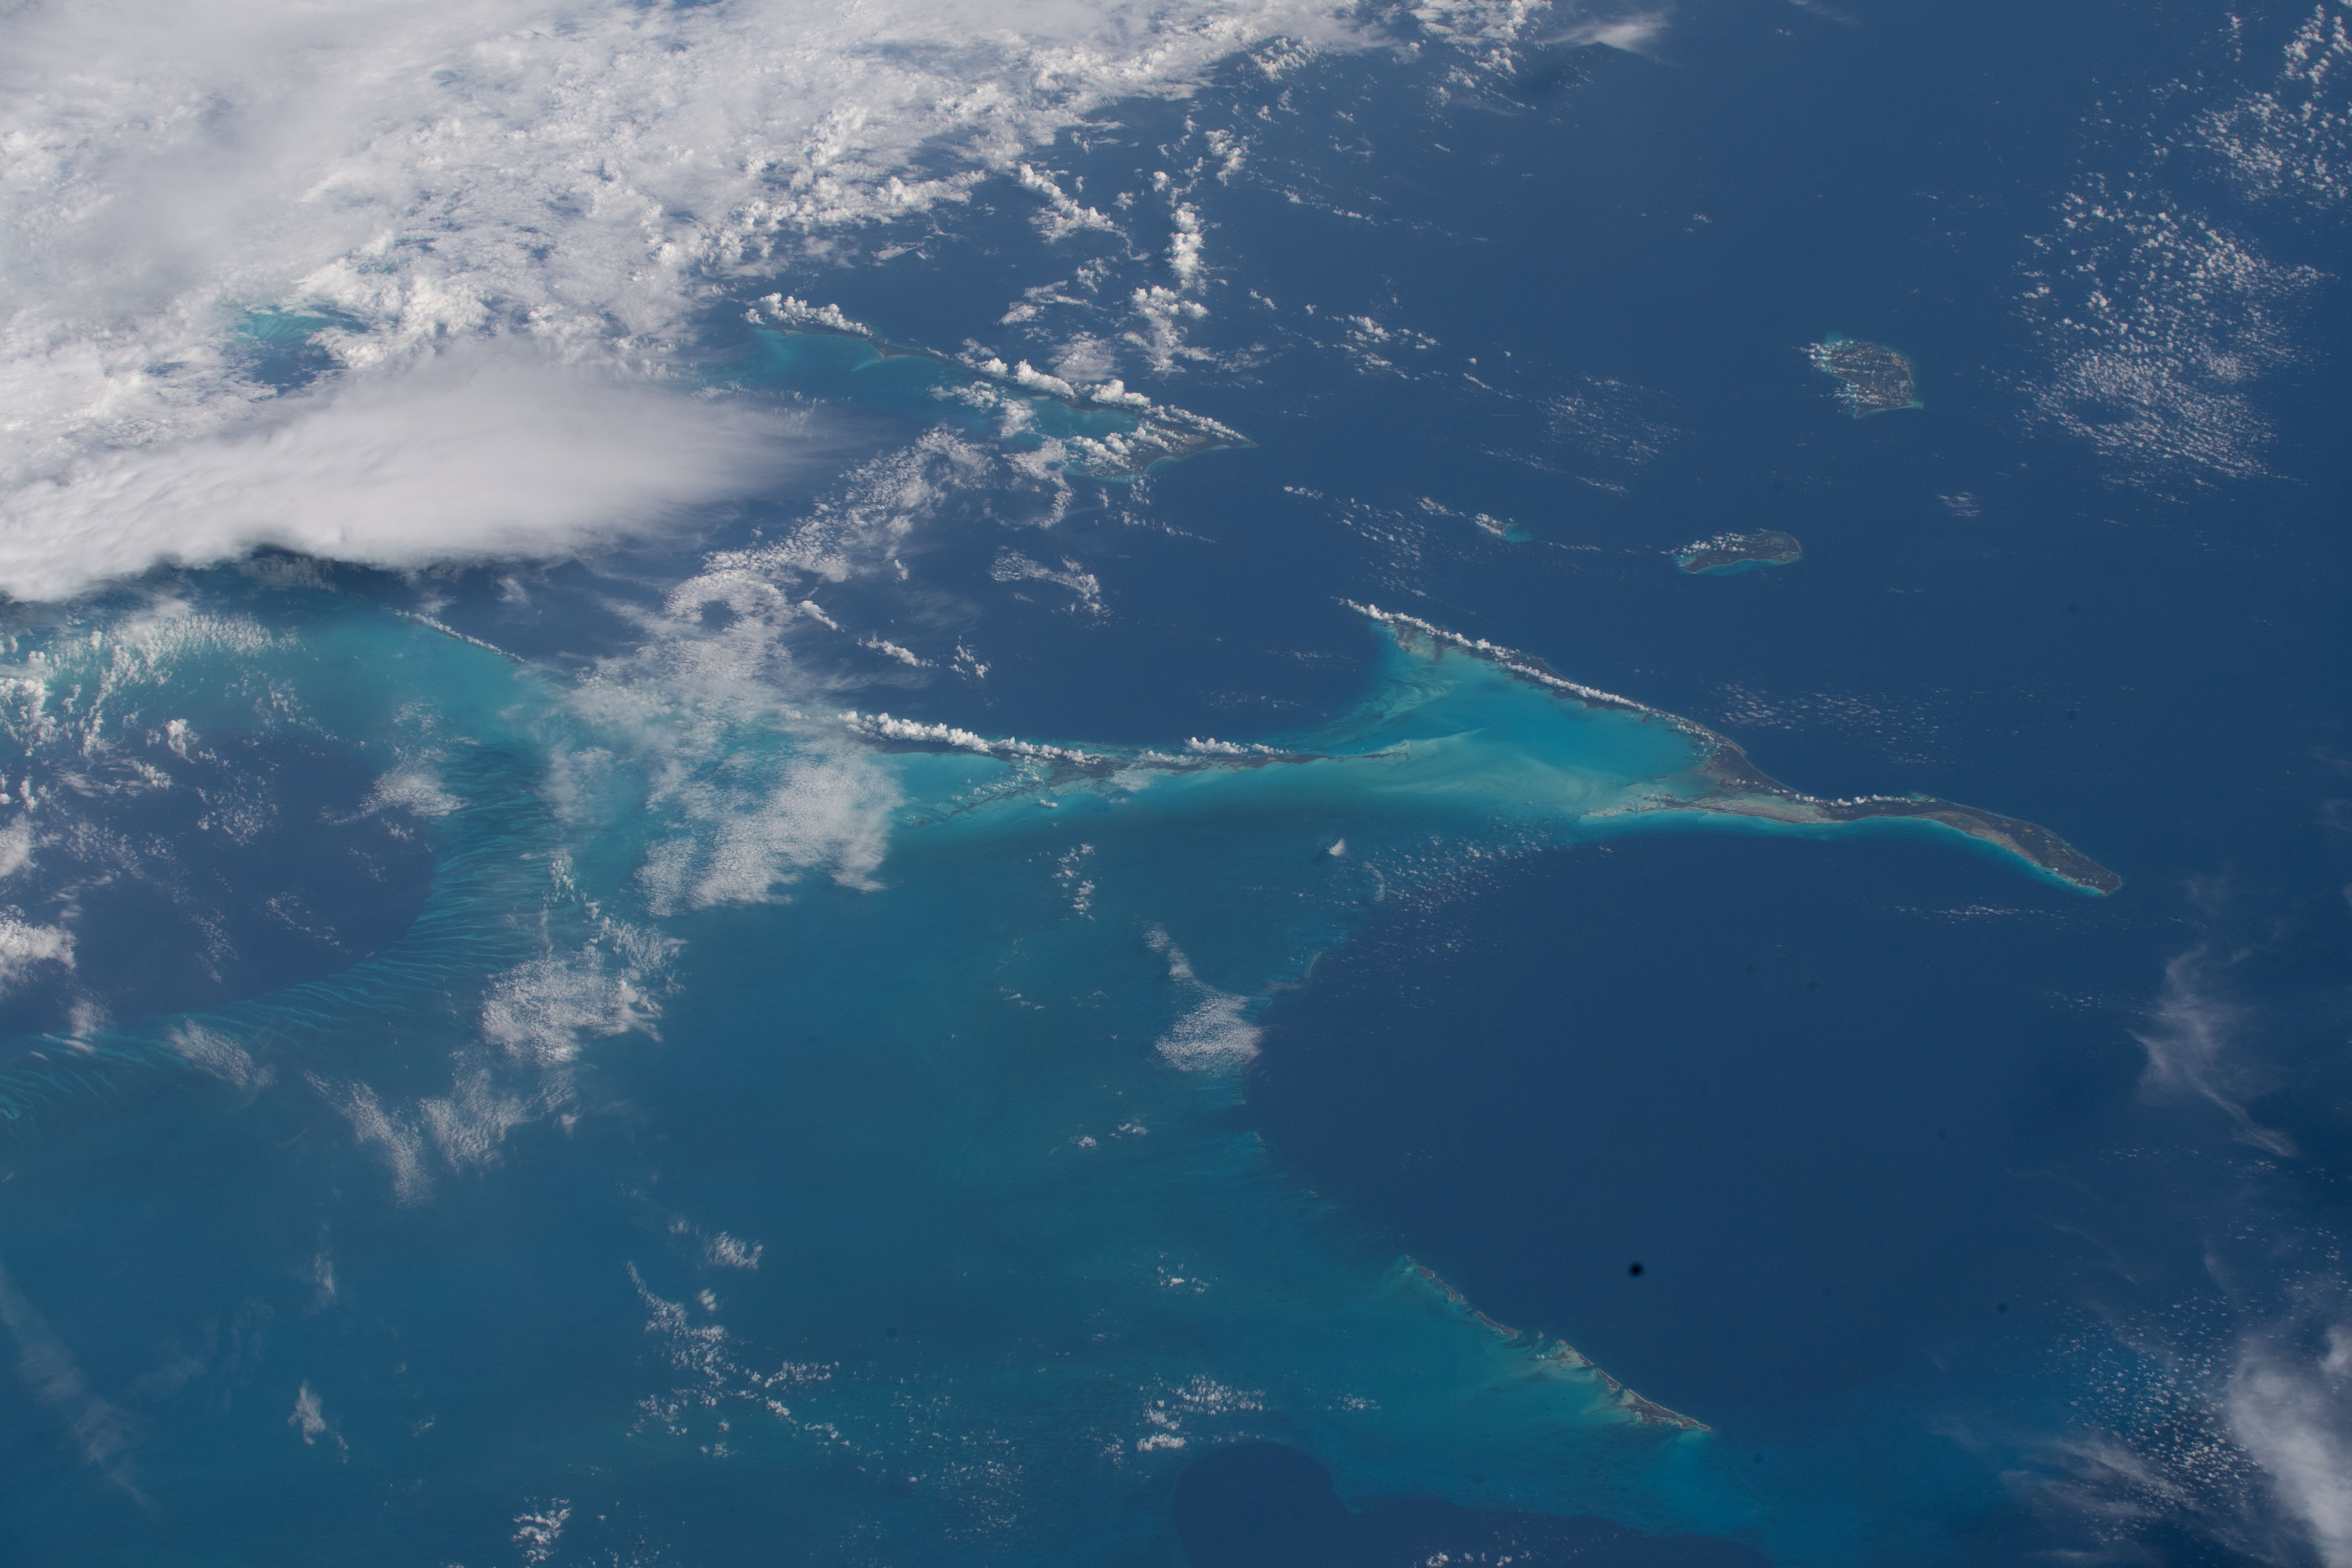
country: BAHAMAS
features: GEORGE TOWN, CAT ISLAND, LONG ISLAND
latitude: 23.4
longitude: -75.7
